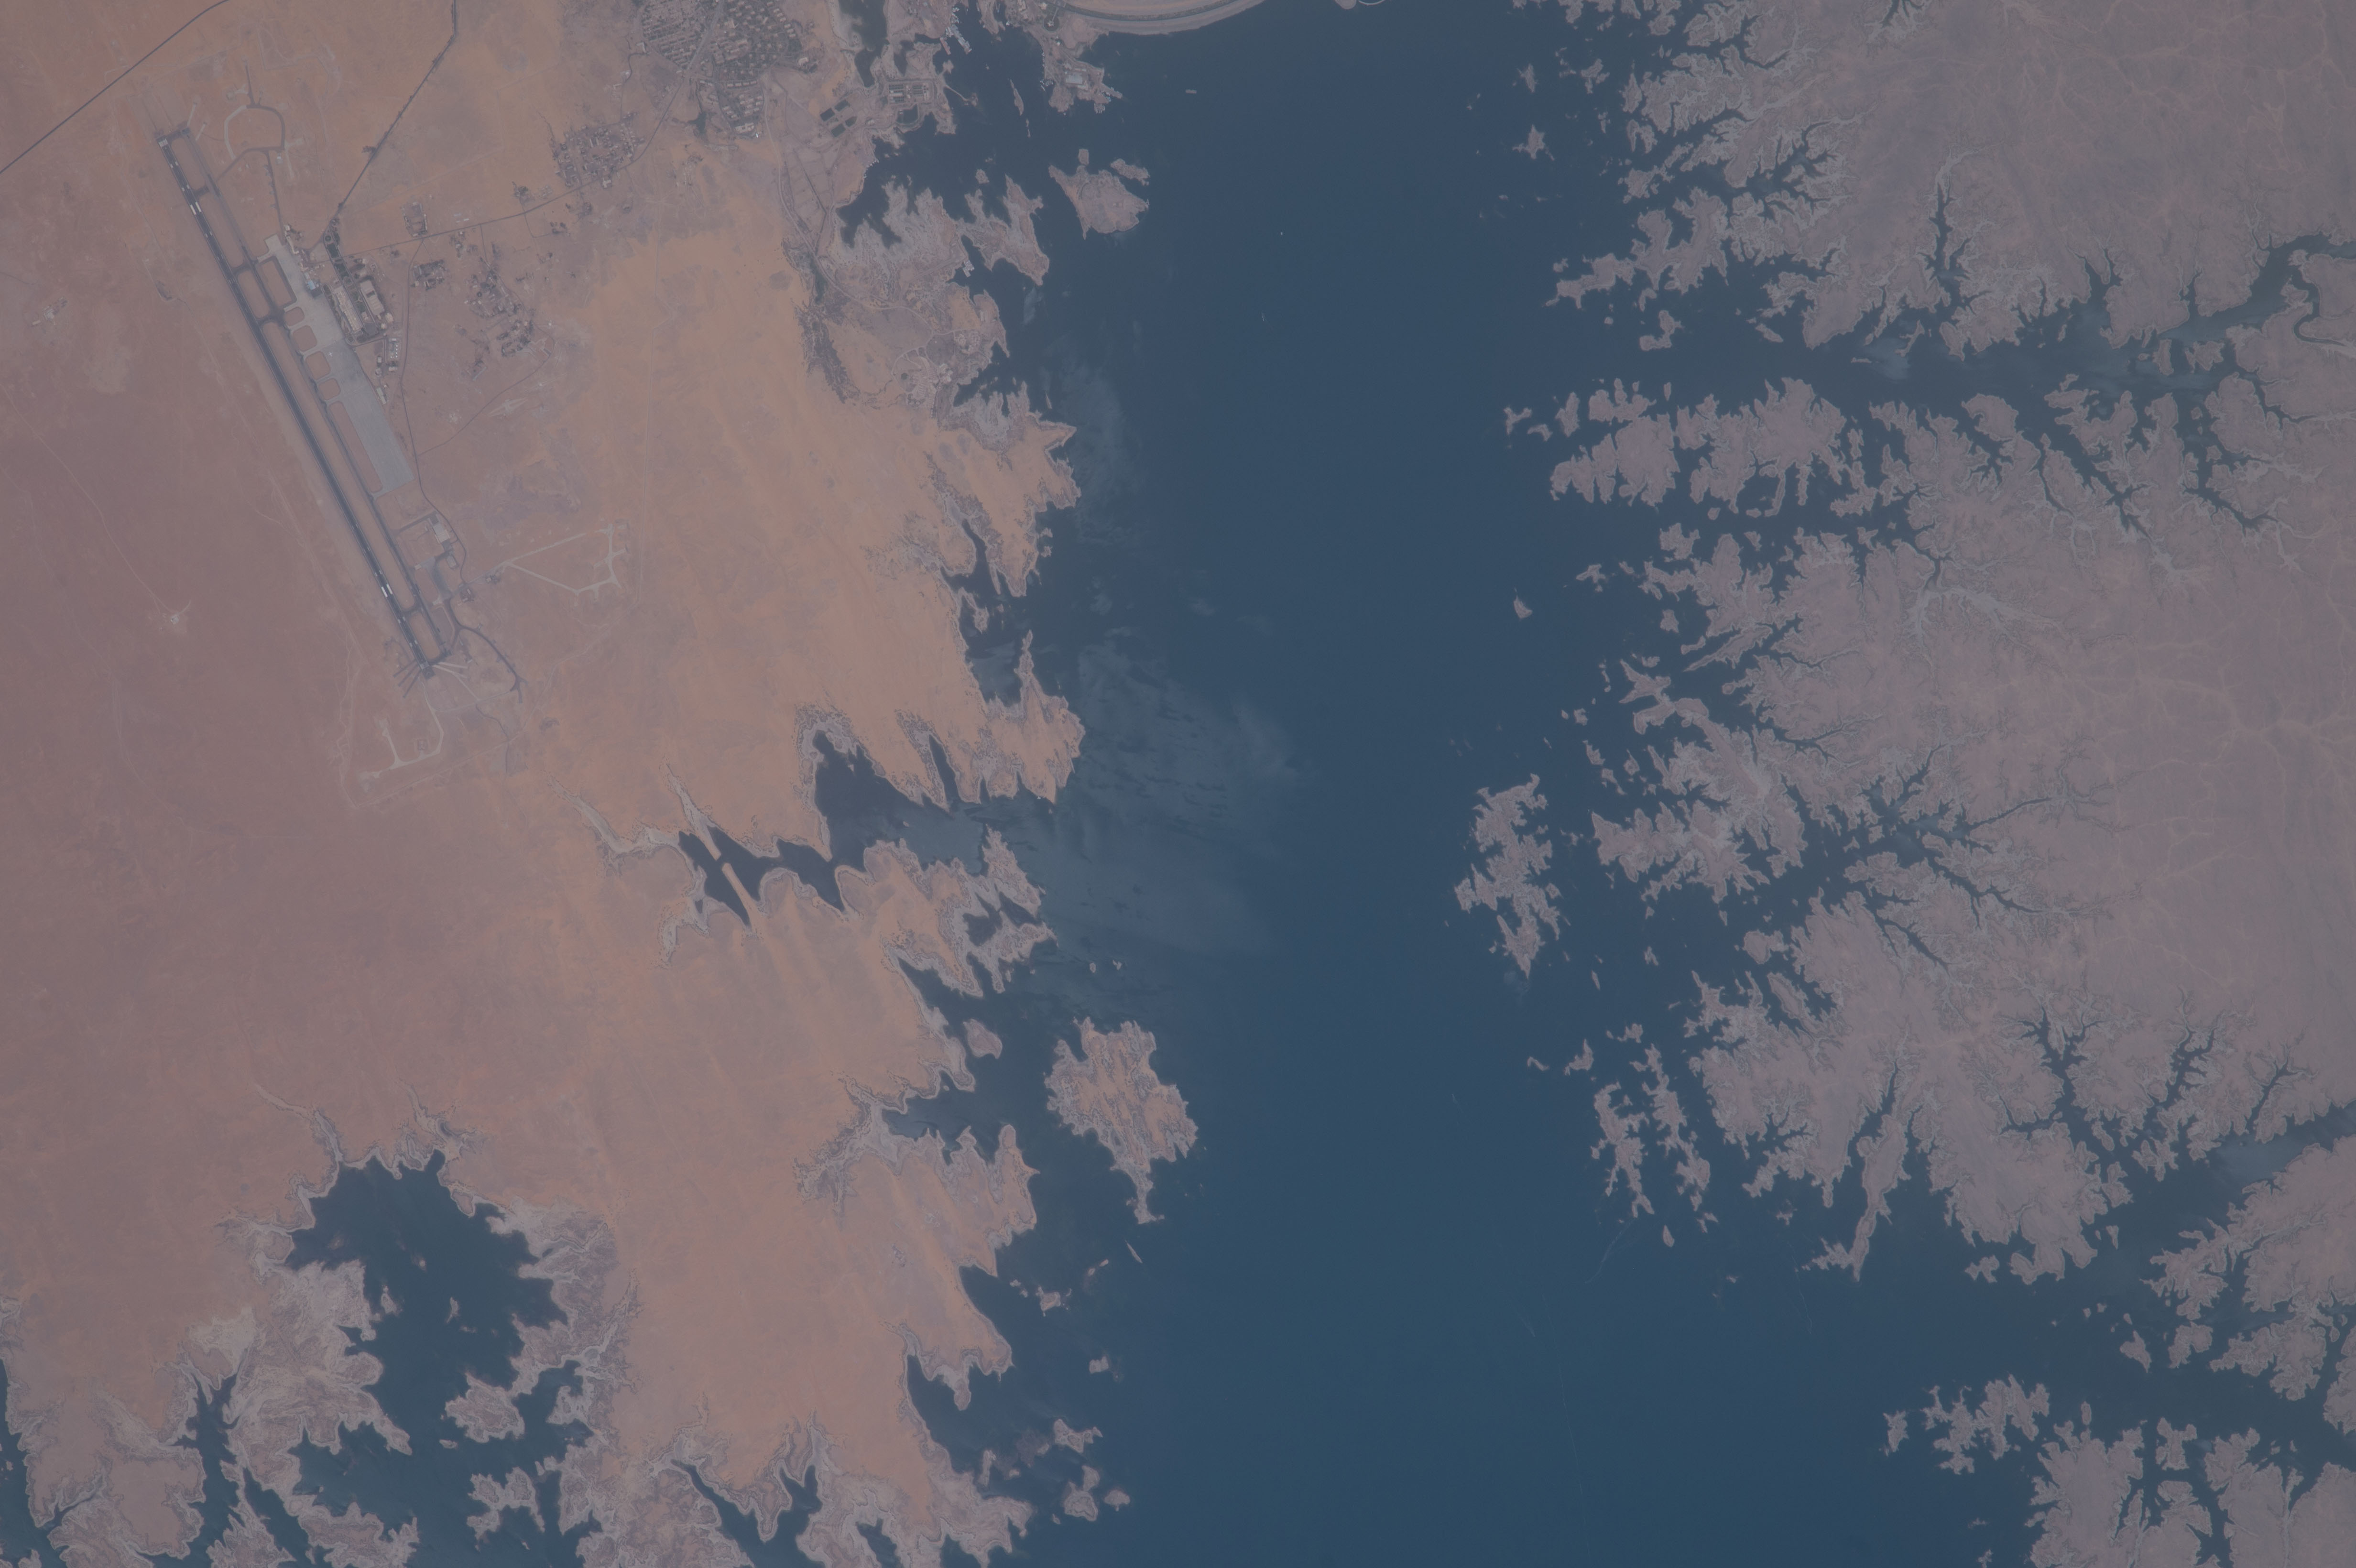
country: EGYPT
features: NILE RIVER, LAKE NASSER, ASWAN DAM, ASWAN INTERNATIONAL AIRPORT, ASWAN-ABU SIMBEL ROAD, ASWAN, EASTERN DESERT
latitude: 23.9
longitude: 32.9
